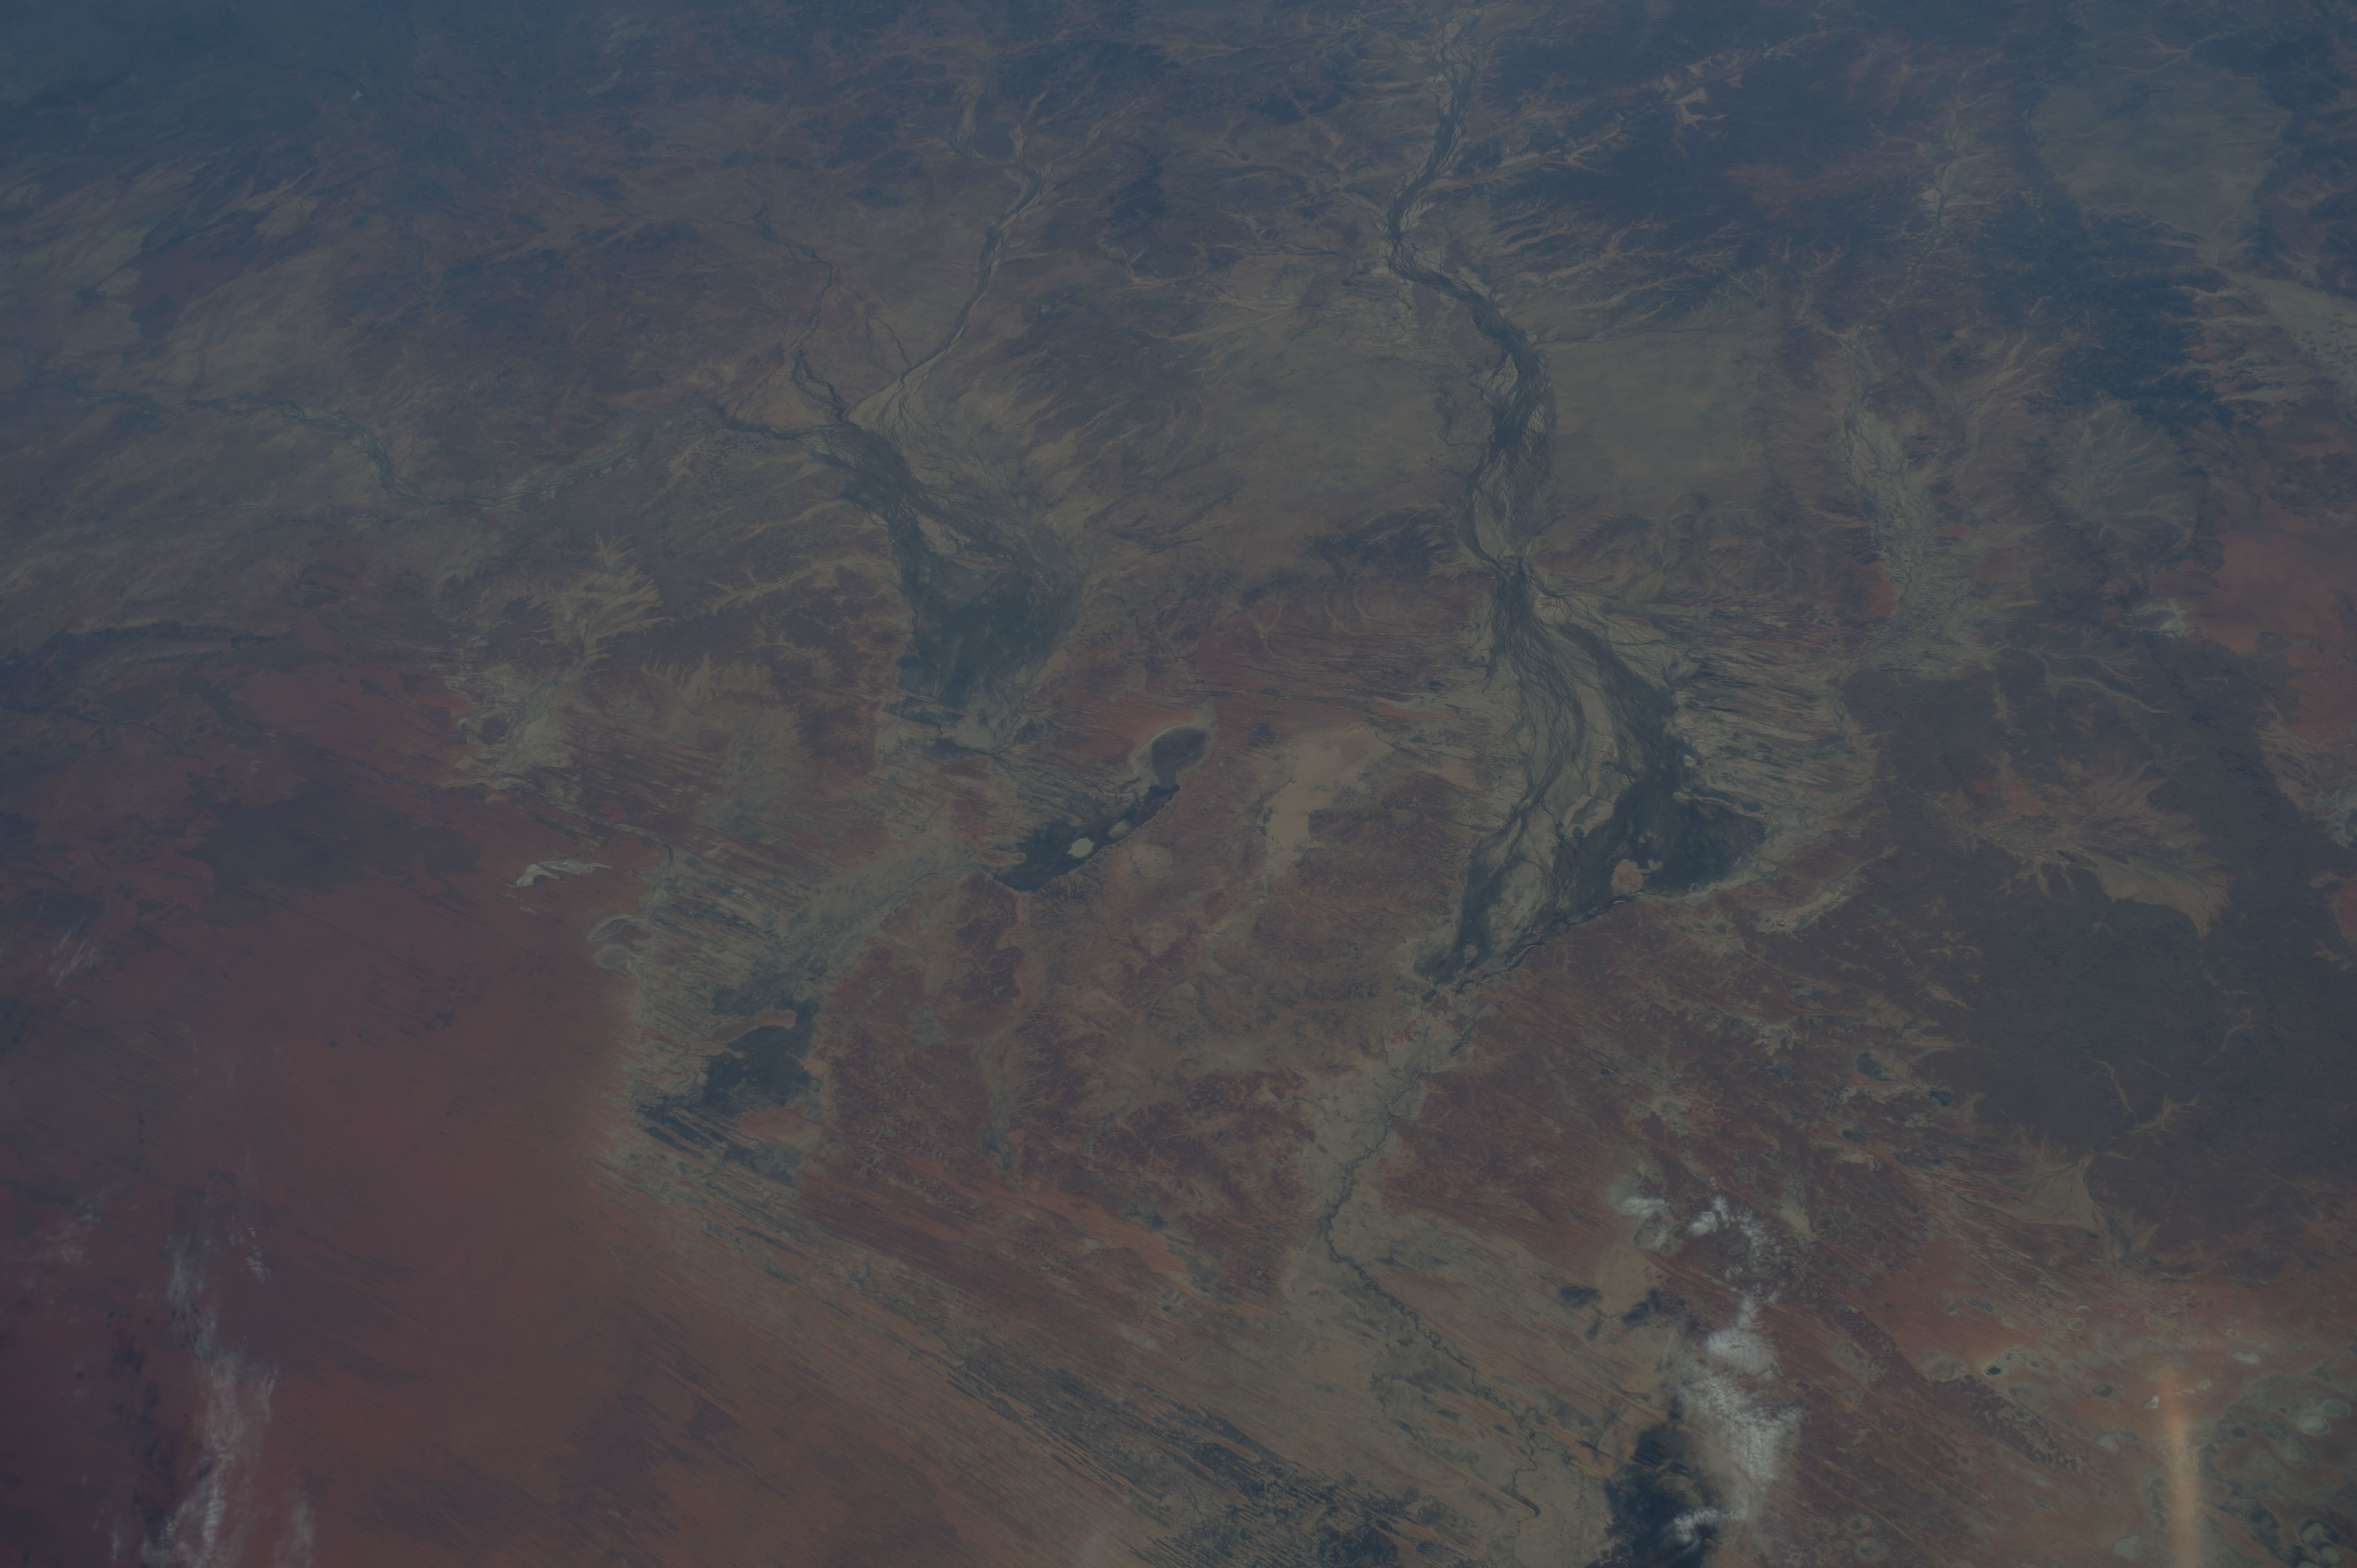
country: AUSTRALIA-Q
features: ASTREBLA DOWNS NATIONAL PRK, L. MACHATTIE, L. MIPIA, L. KOOLIVOO
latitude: -25.0
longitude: 140.0
